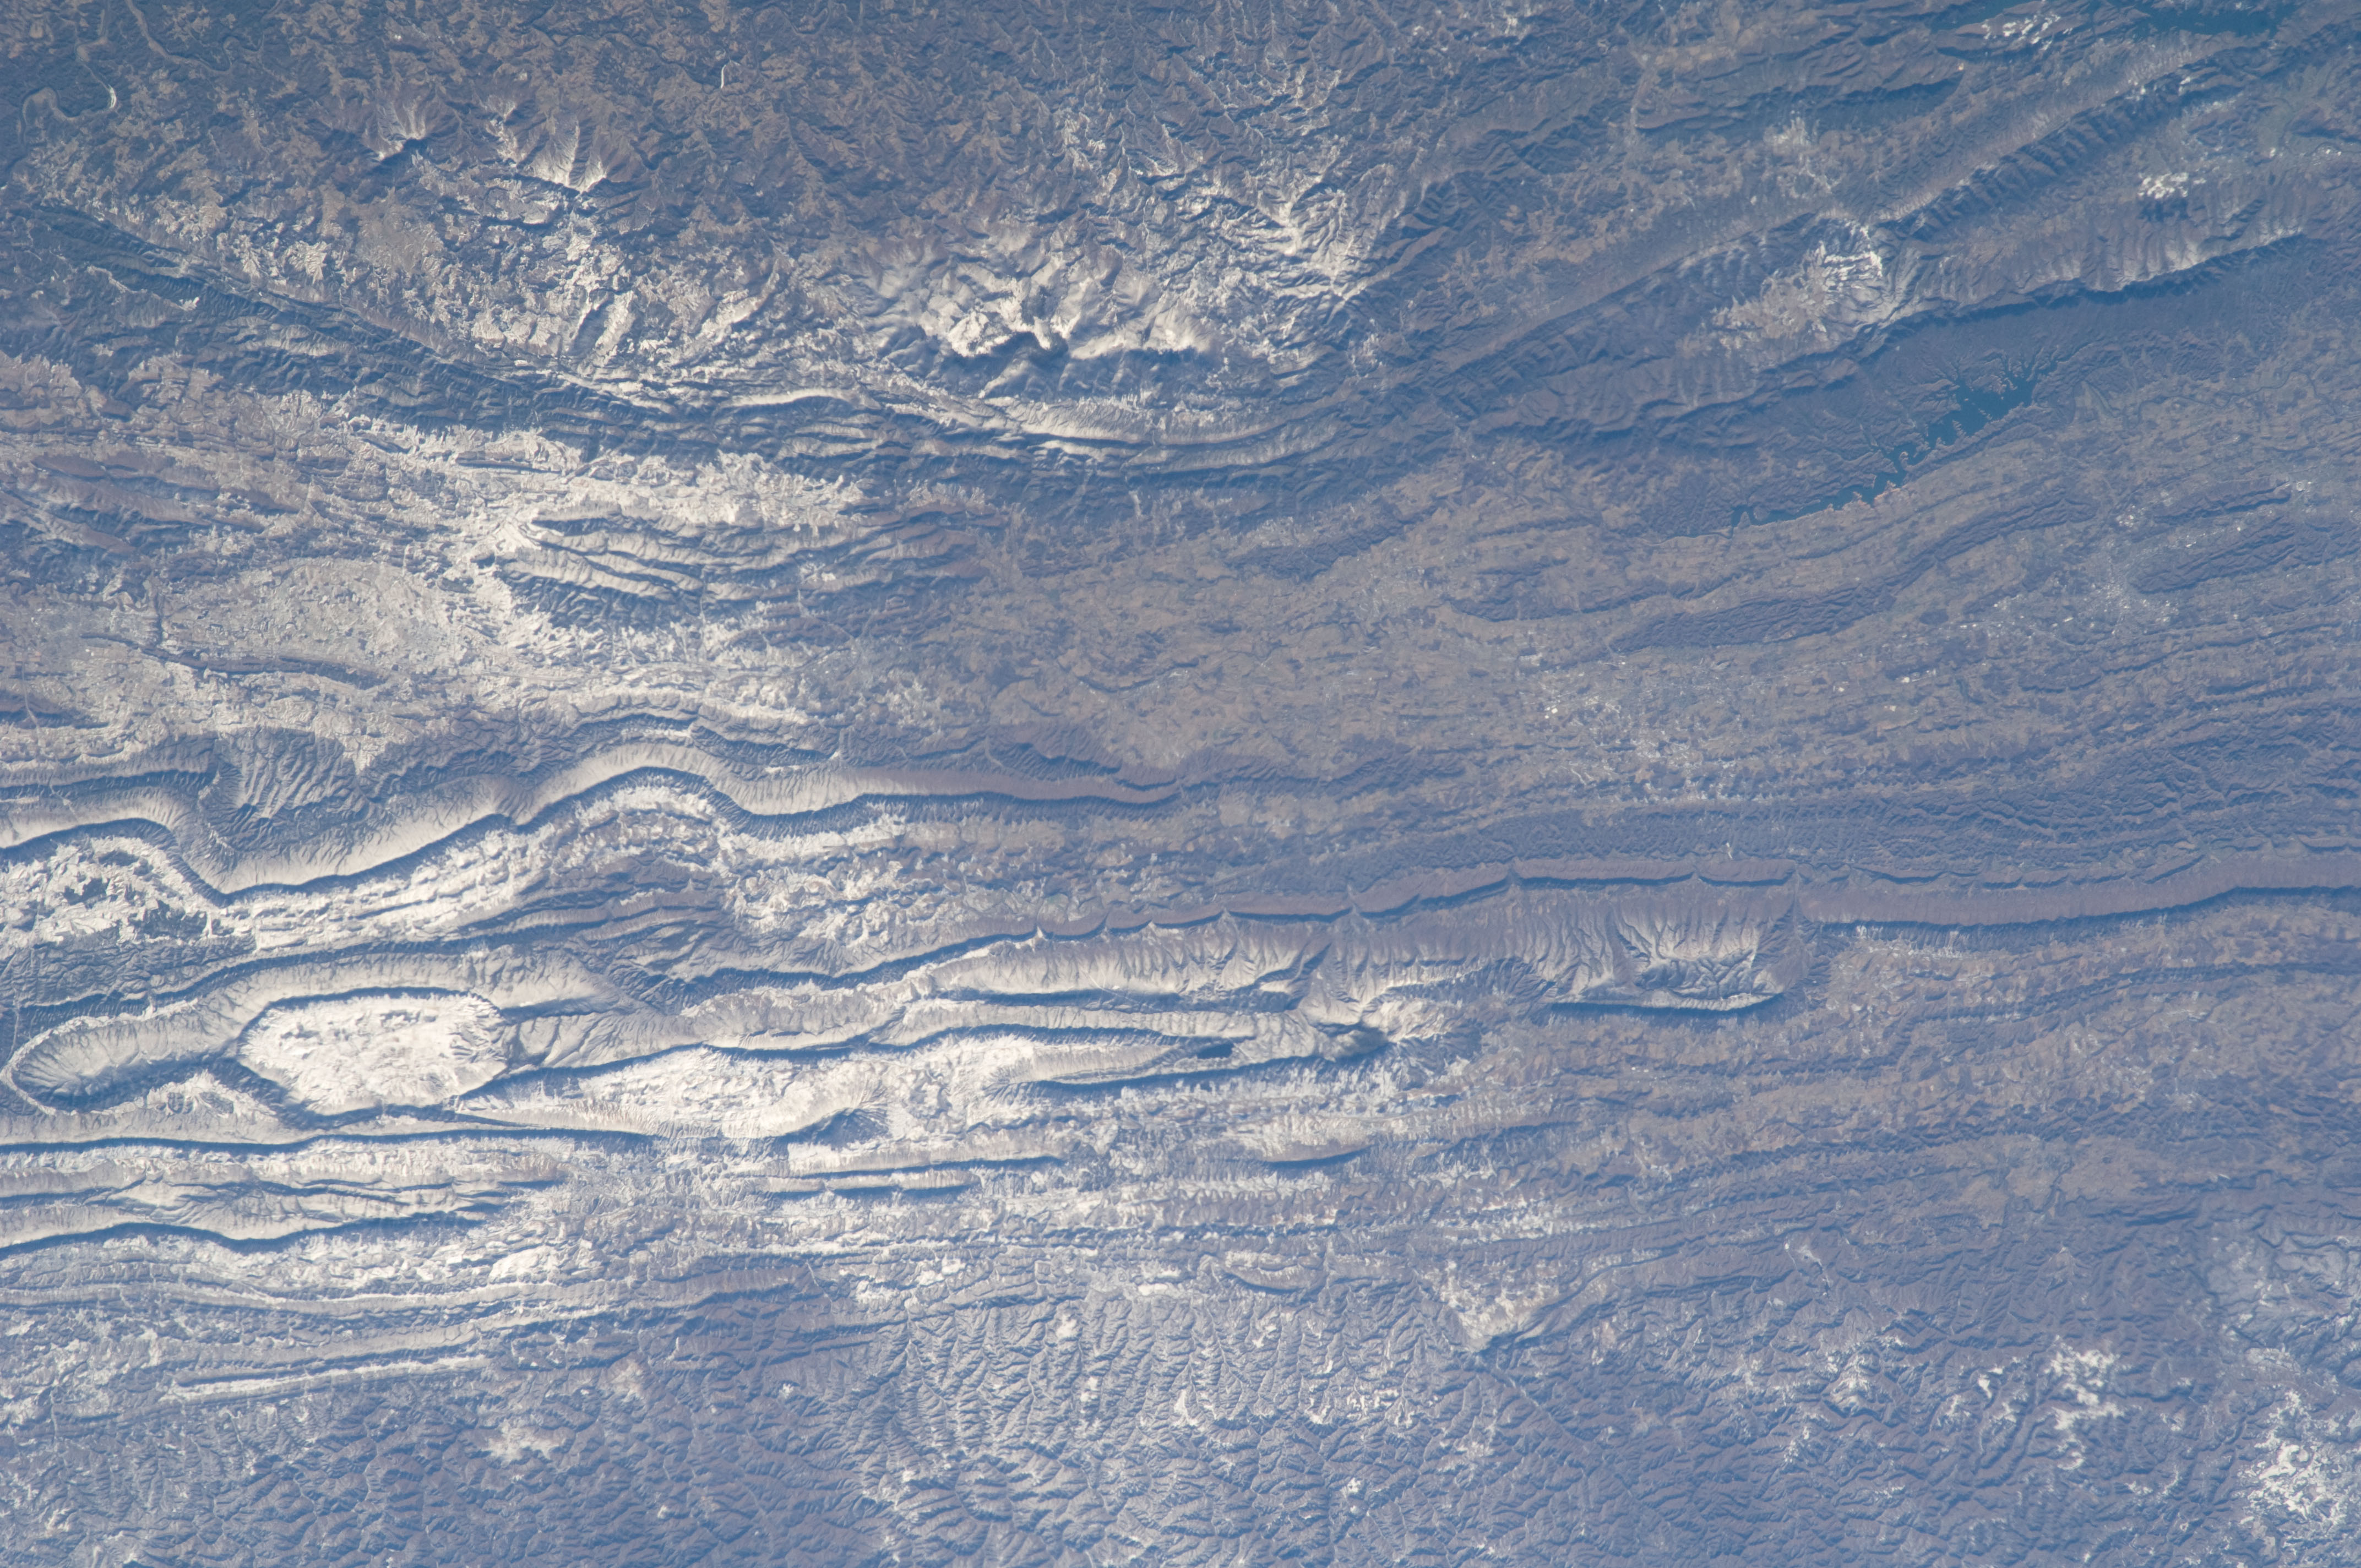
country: USA-VIRGINIA
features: APPALACHIAN MTS., SNOW
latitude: 36.8
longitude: -81.7
